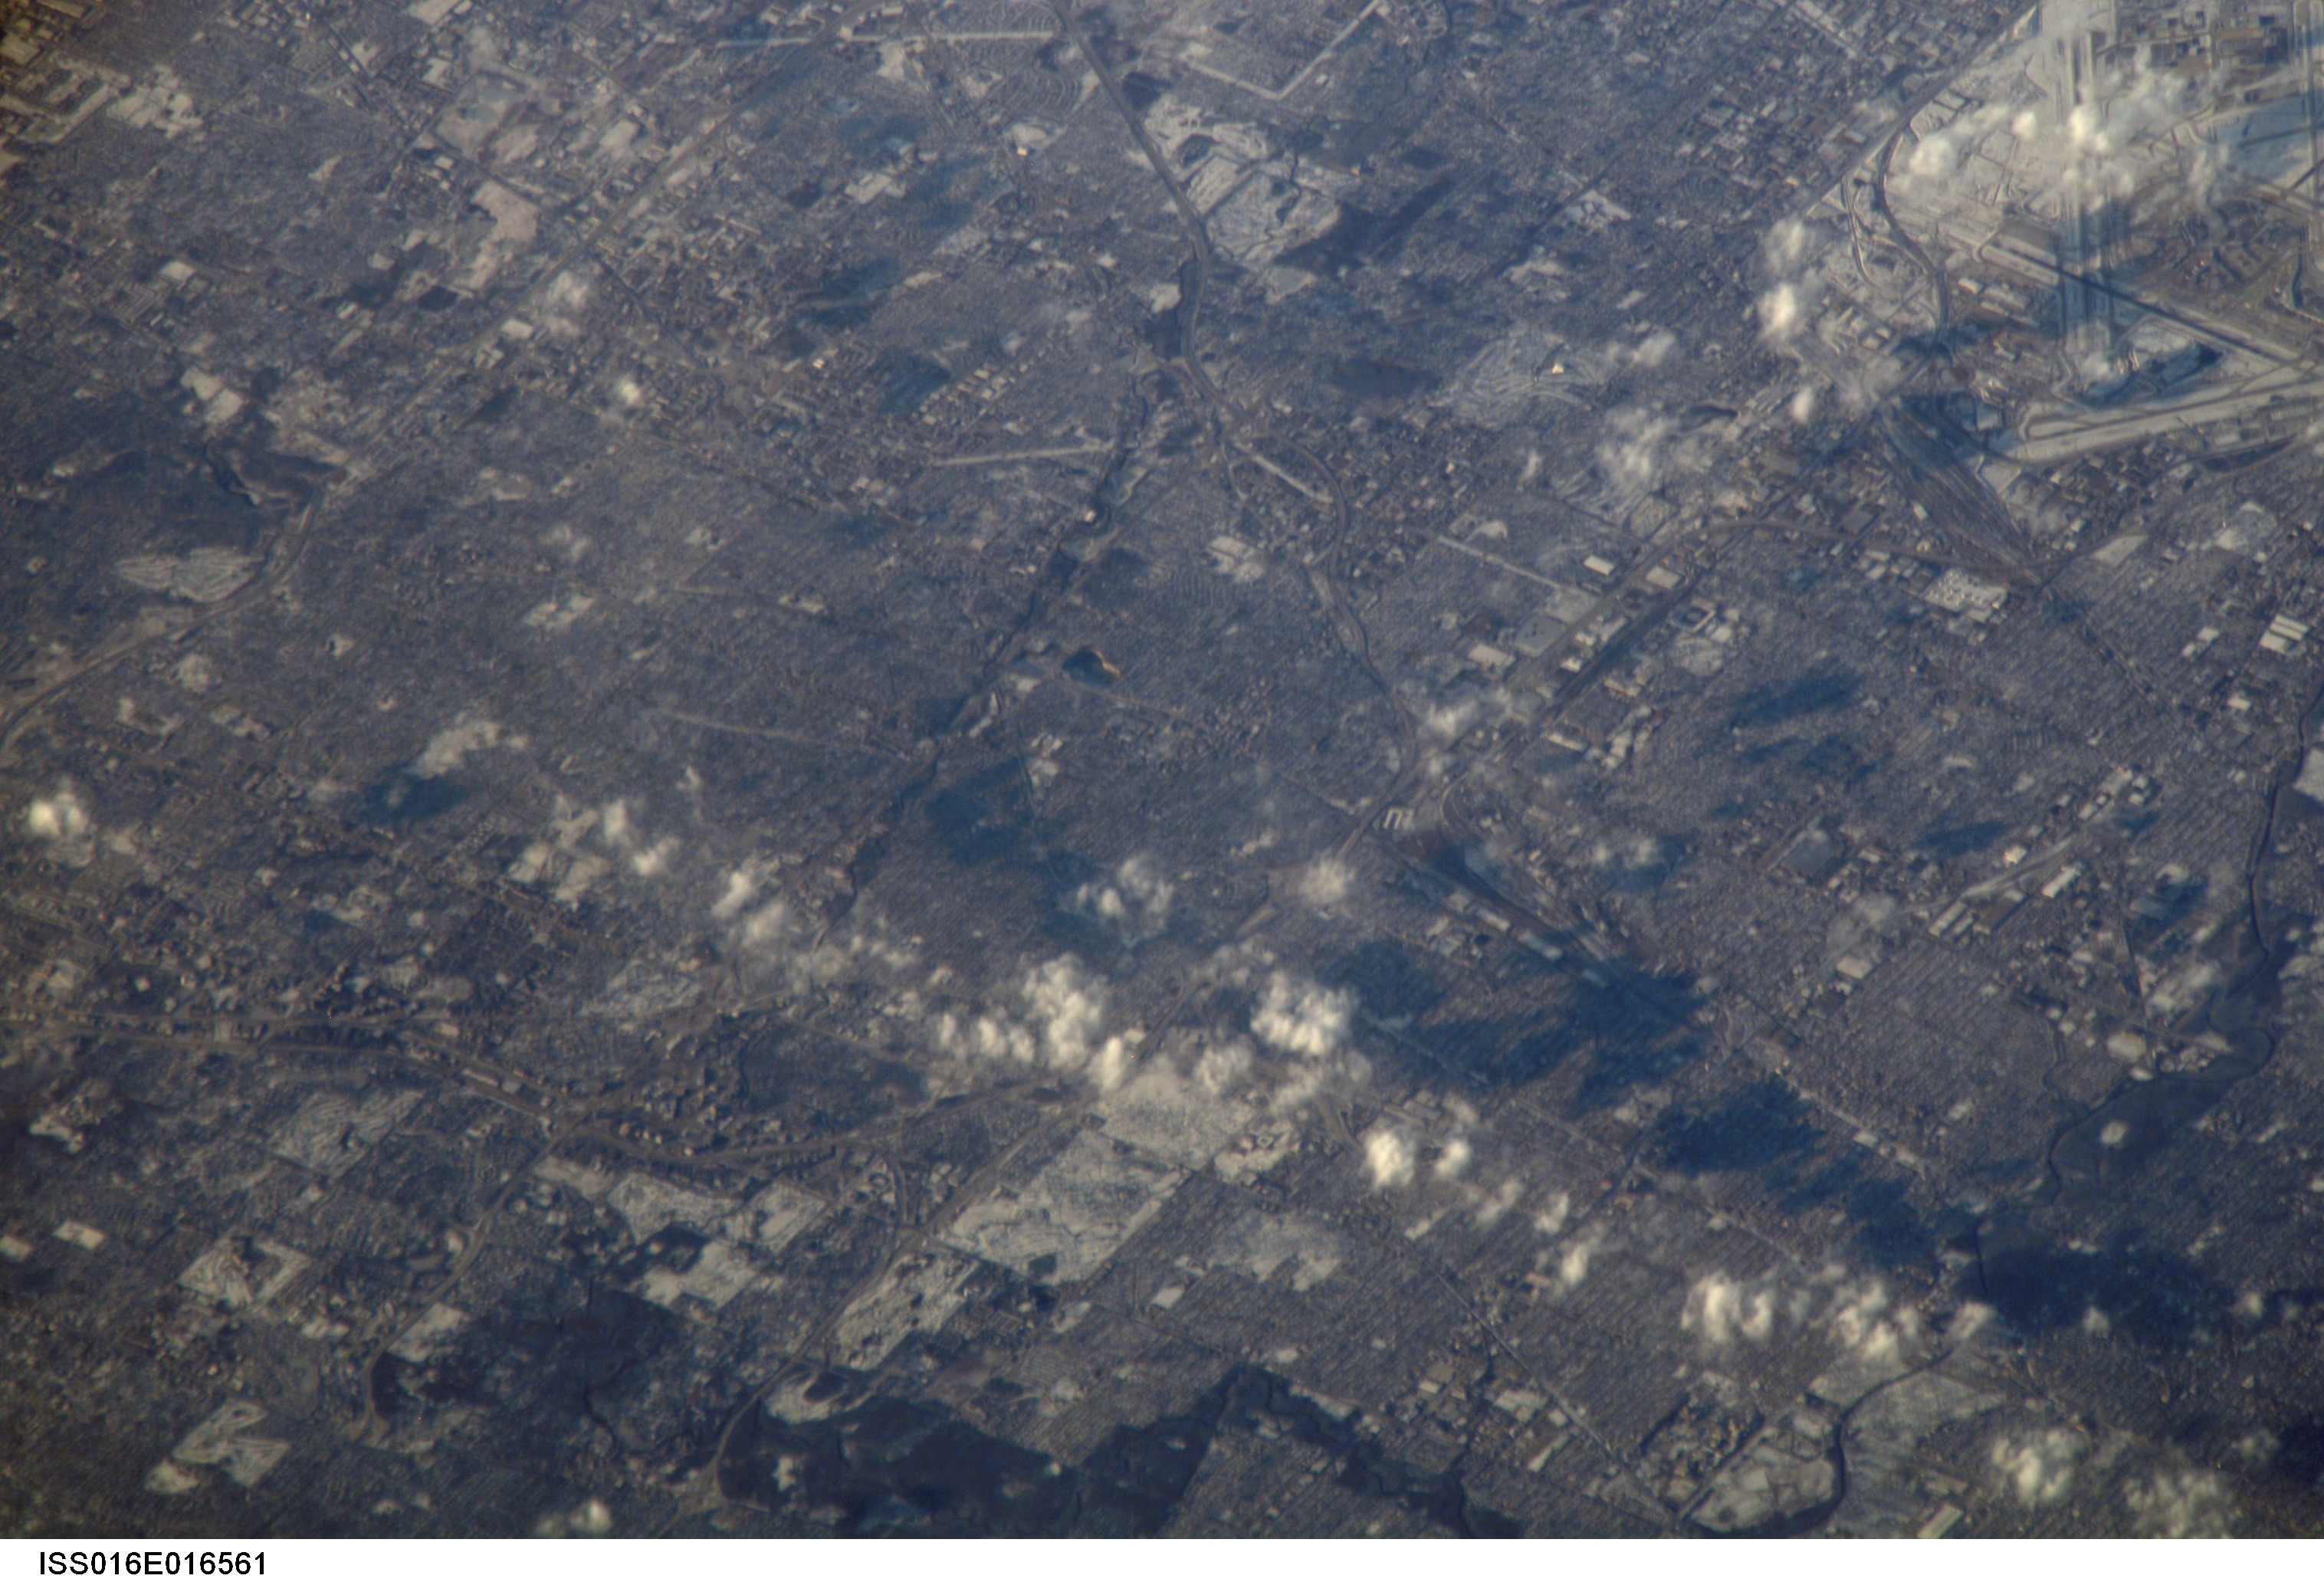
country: USA-ILLINOIS
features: CHICAGO OHARE INT'L. AIRPORT
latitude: 41.9
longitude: -88.0
